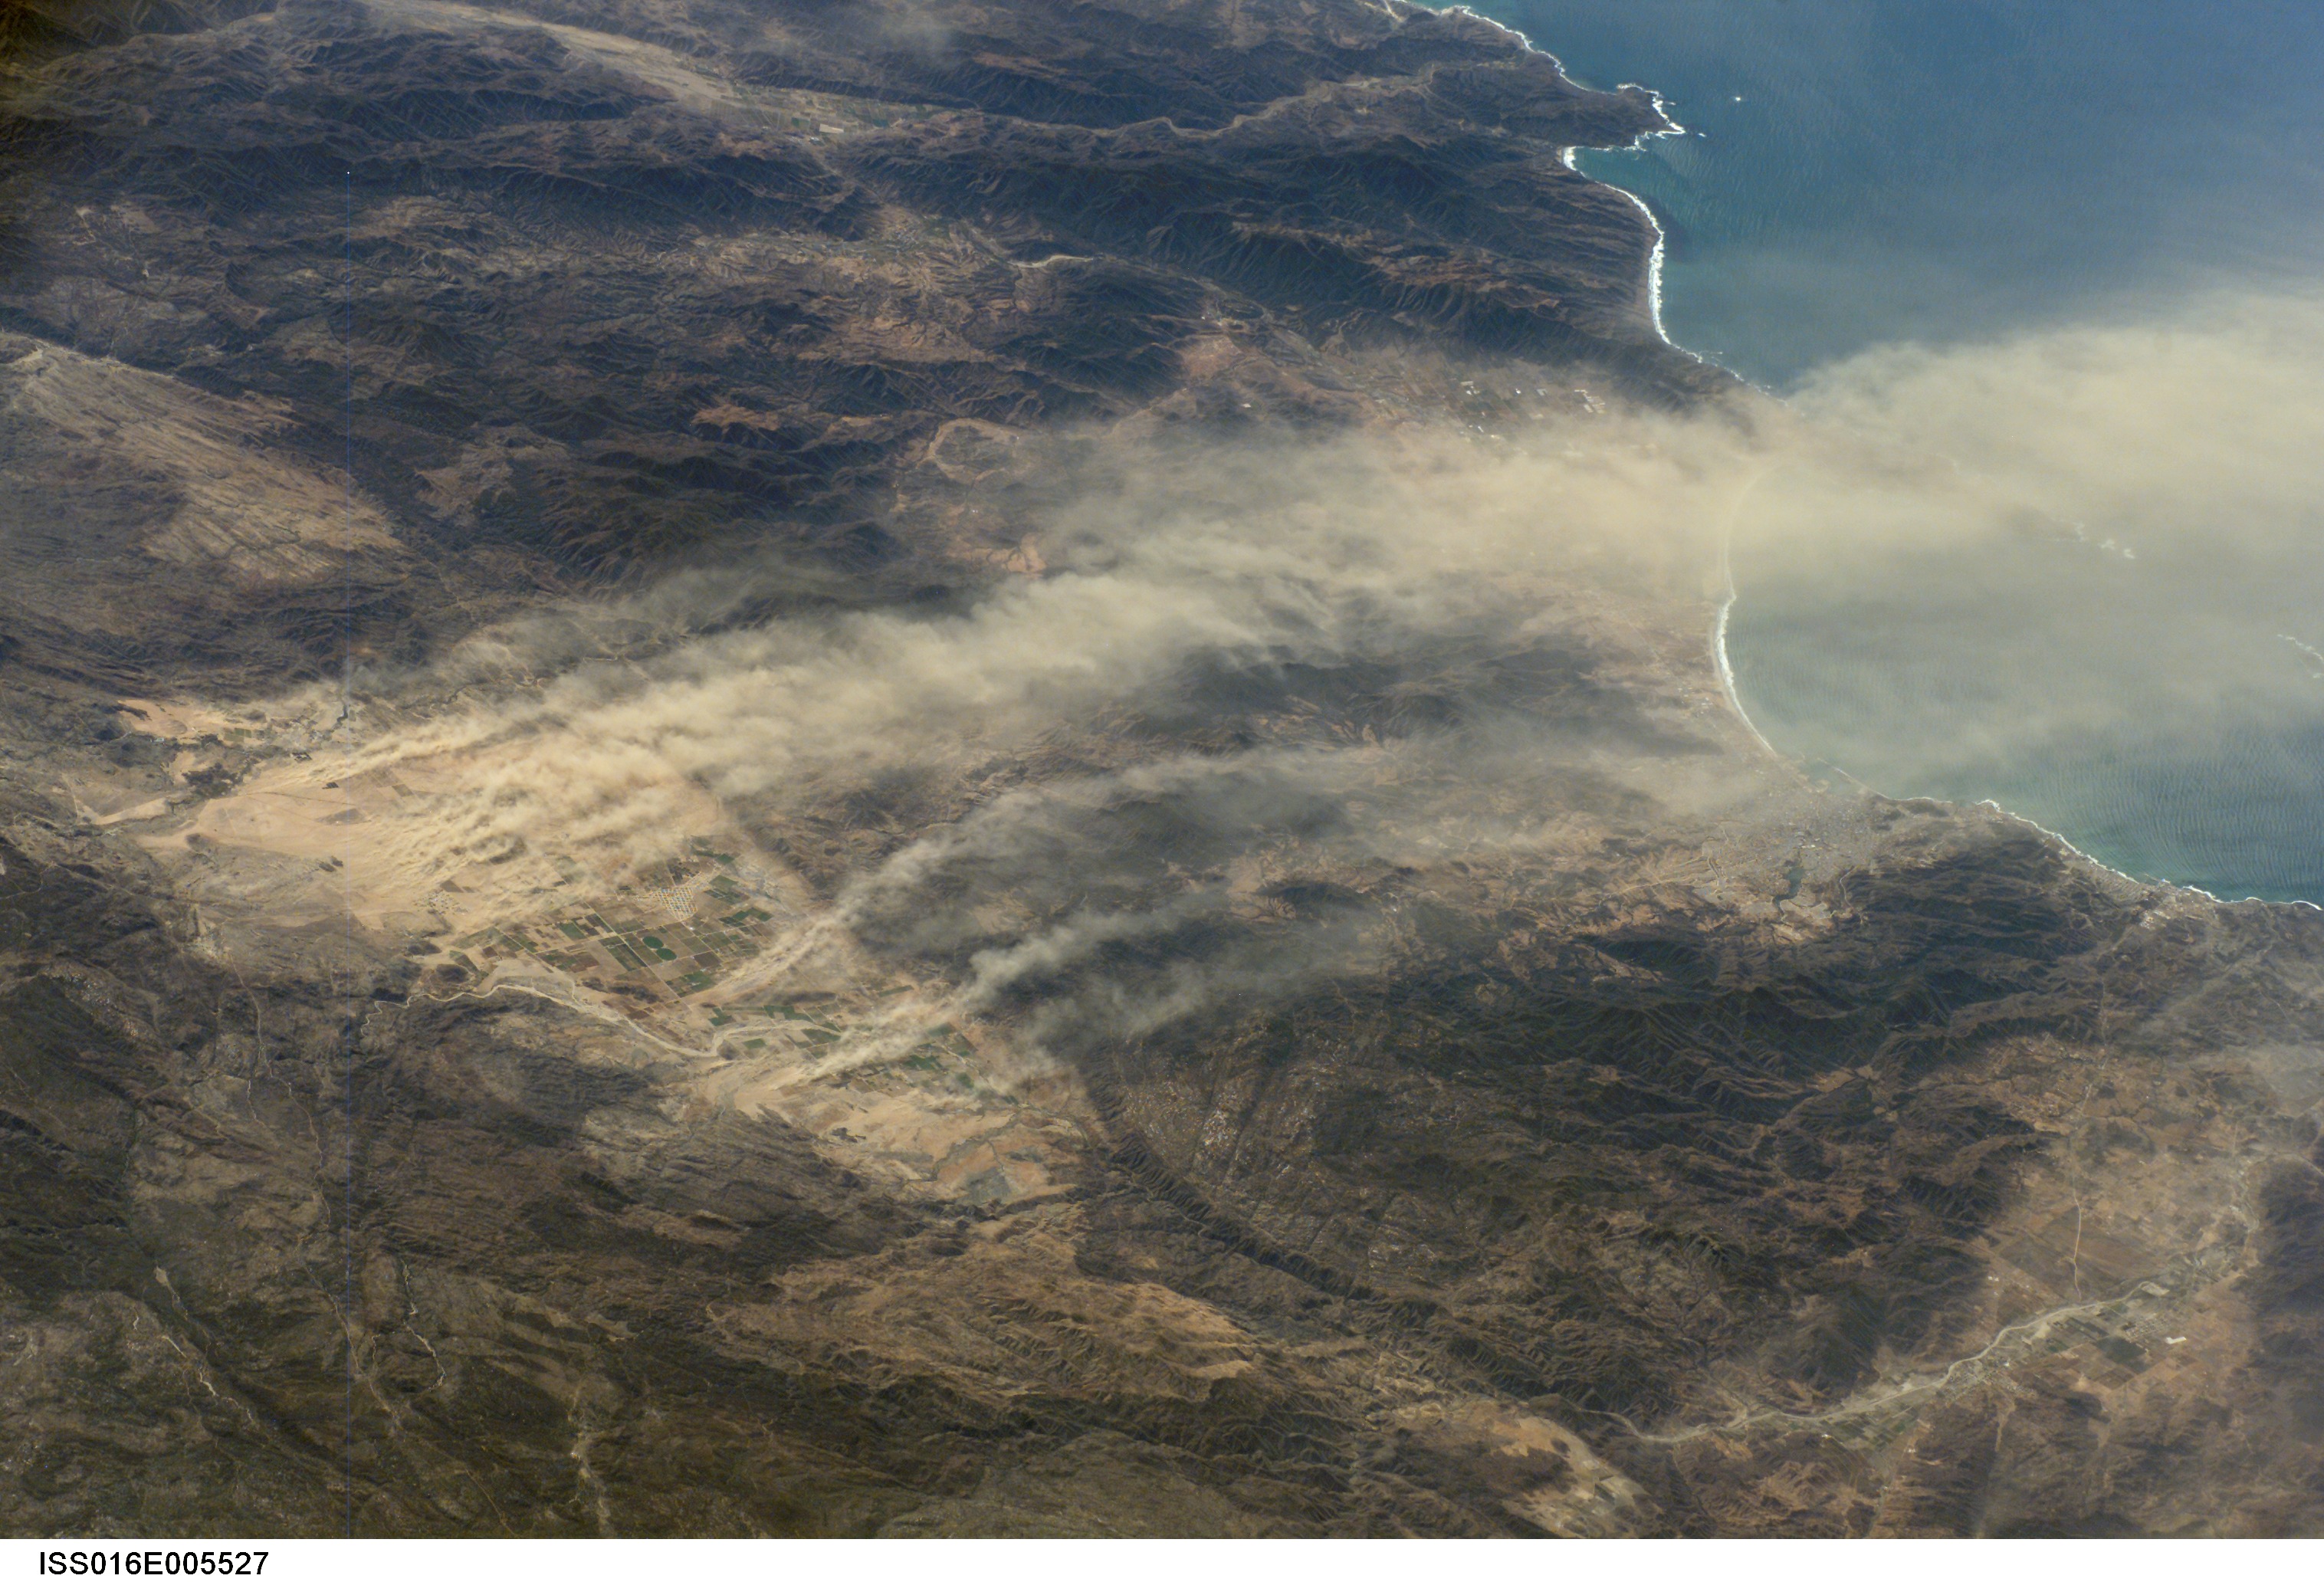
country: MEXICO
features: DUST PLUMES, AGR., ENSENADA
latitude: 32.0
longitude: -116.5
